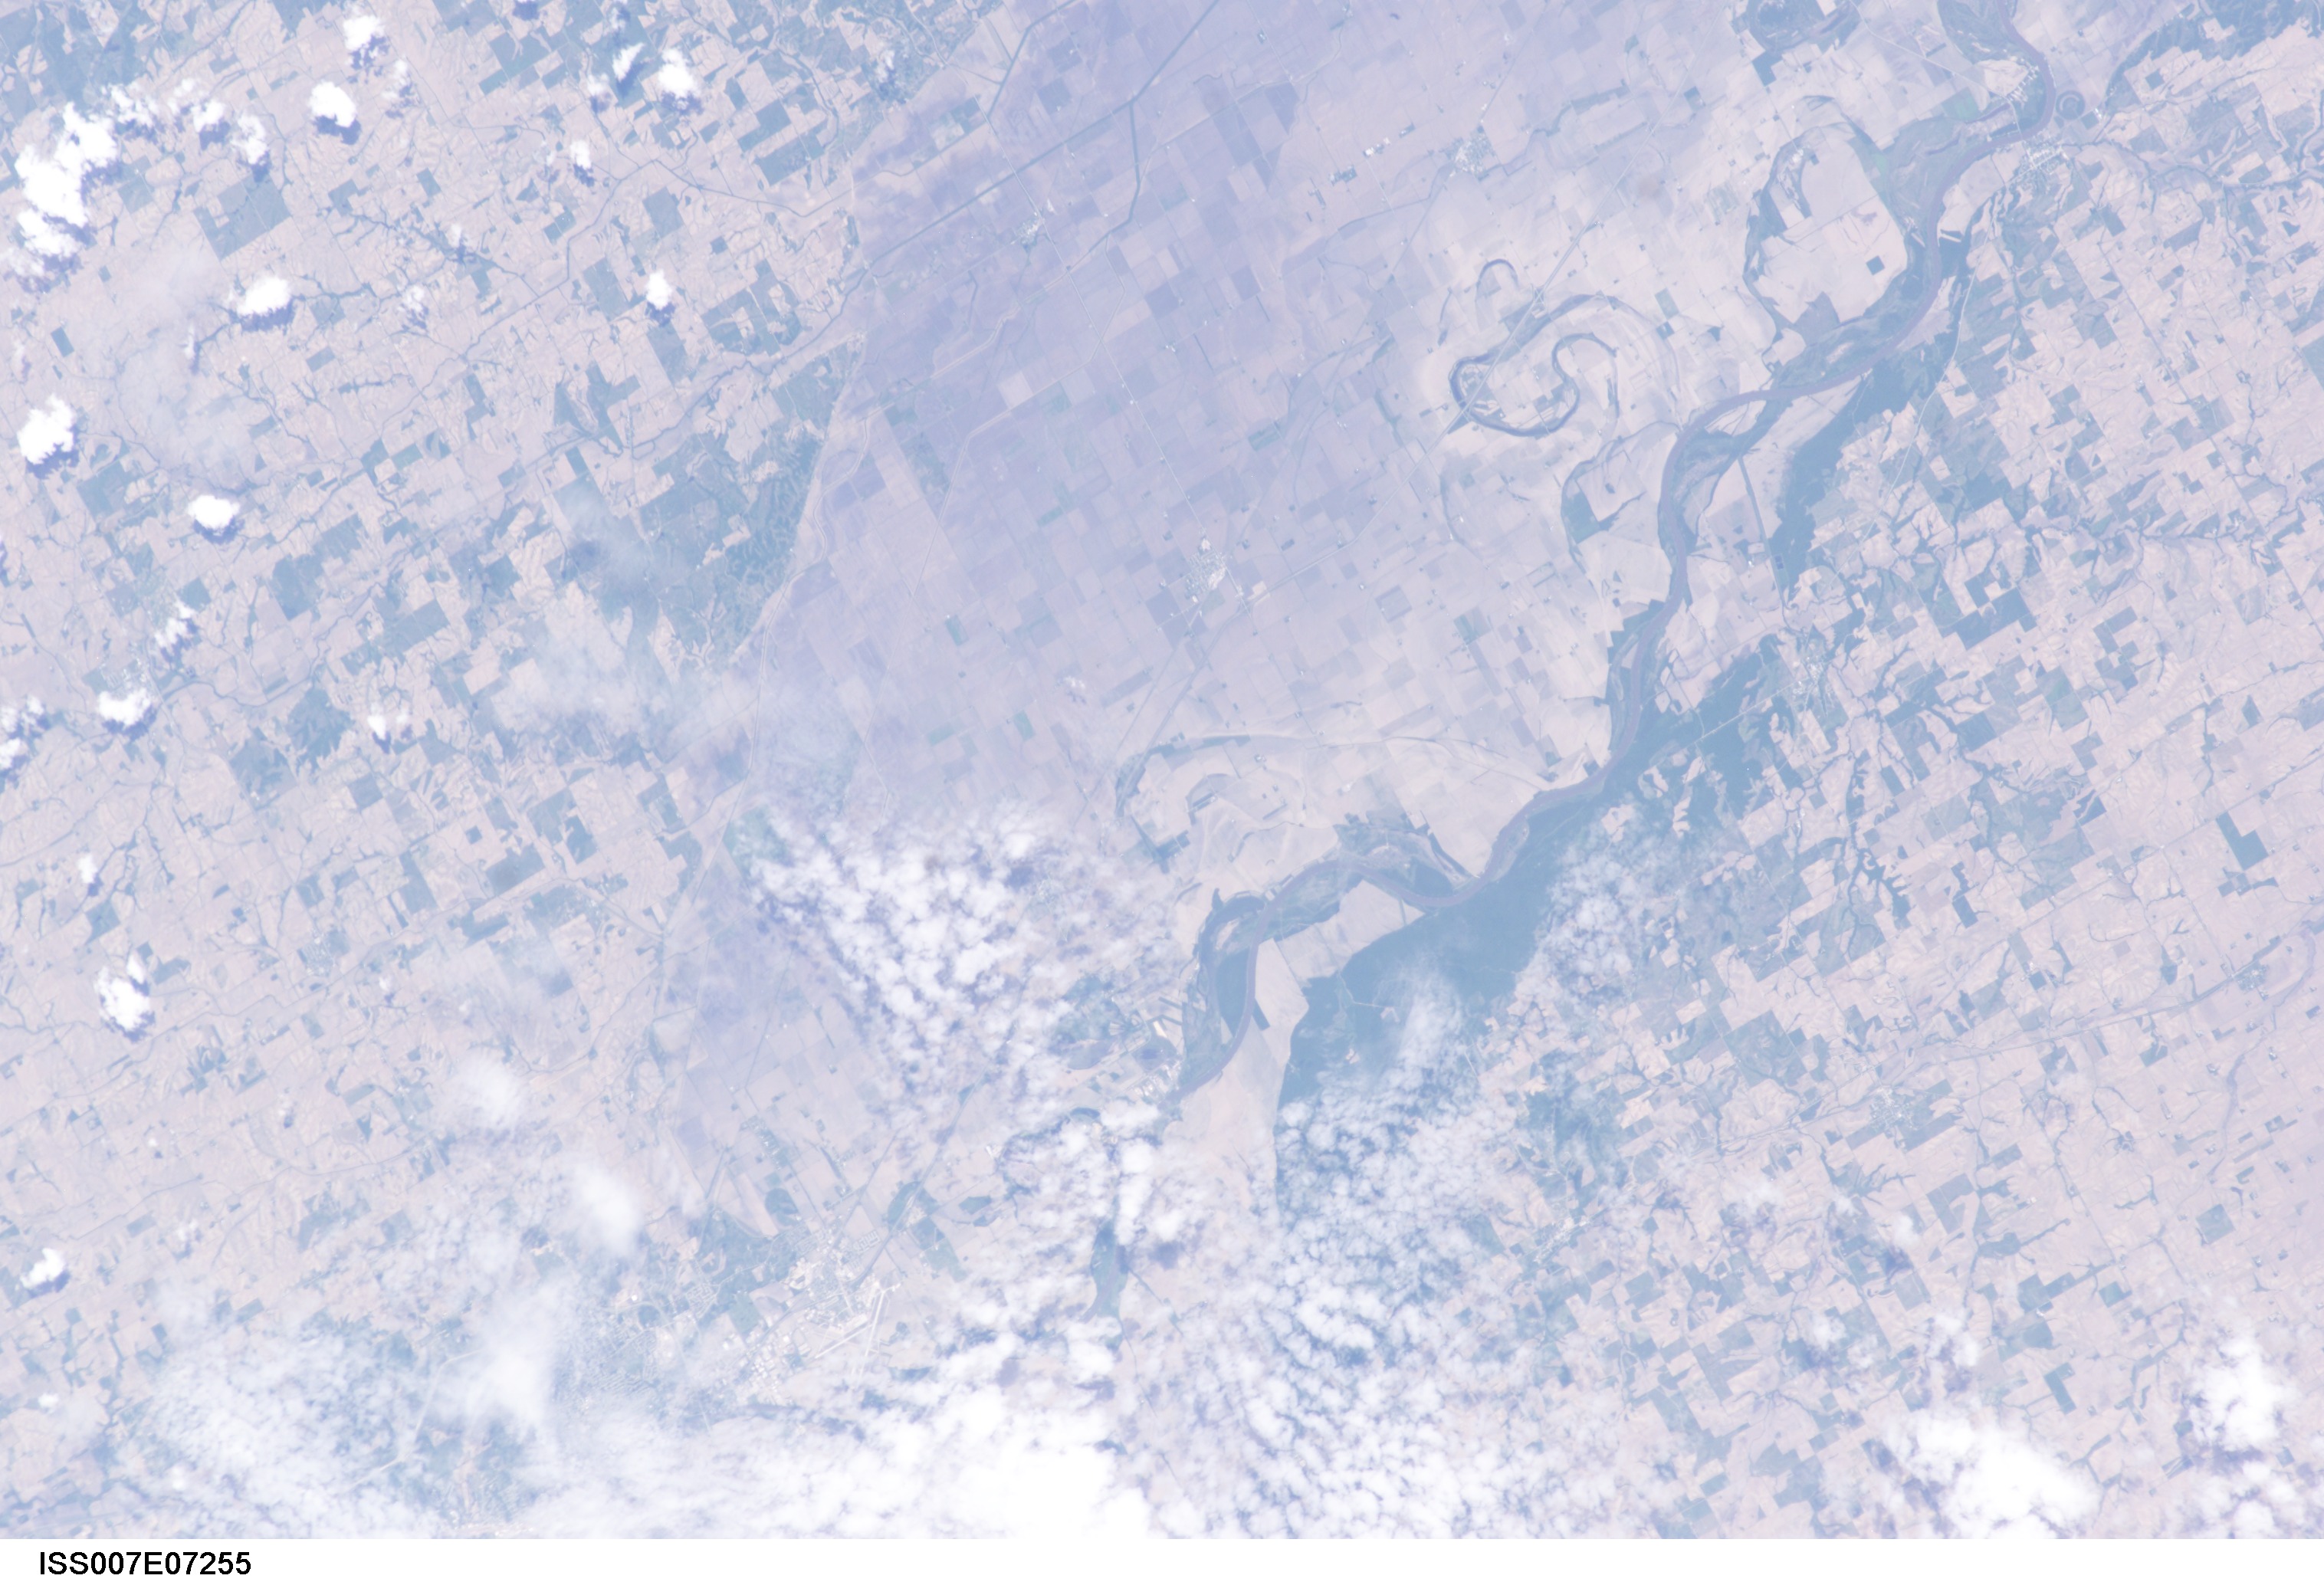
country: USA-IOWA
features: MISSOURI RIVER VALLEY, AGRICULTURE
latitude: 42.0
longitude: -96.5
